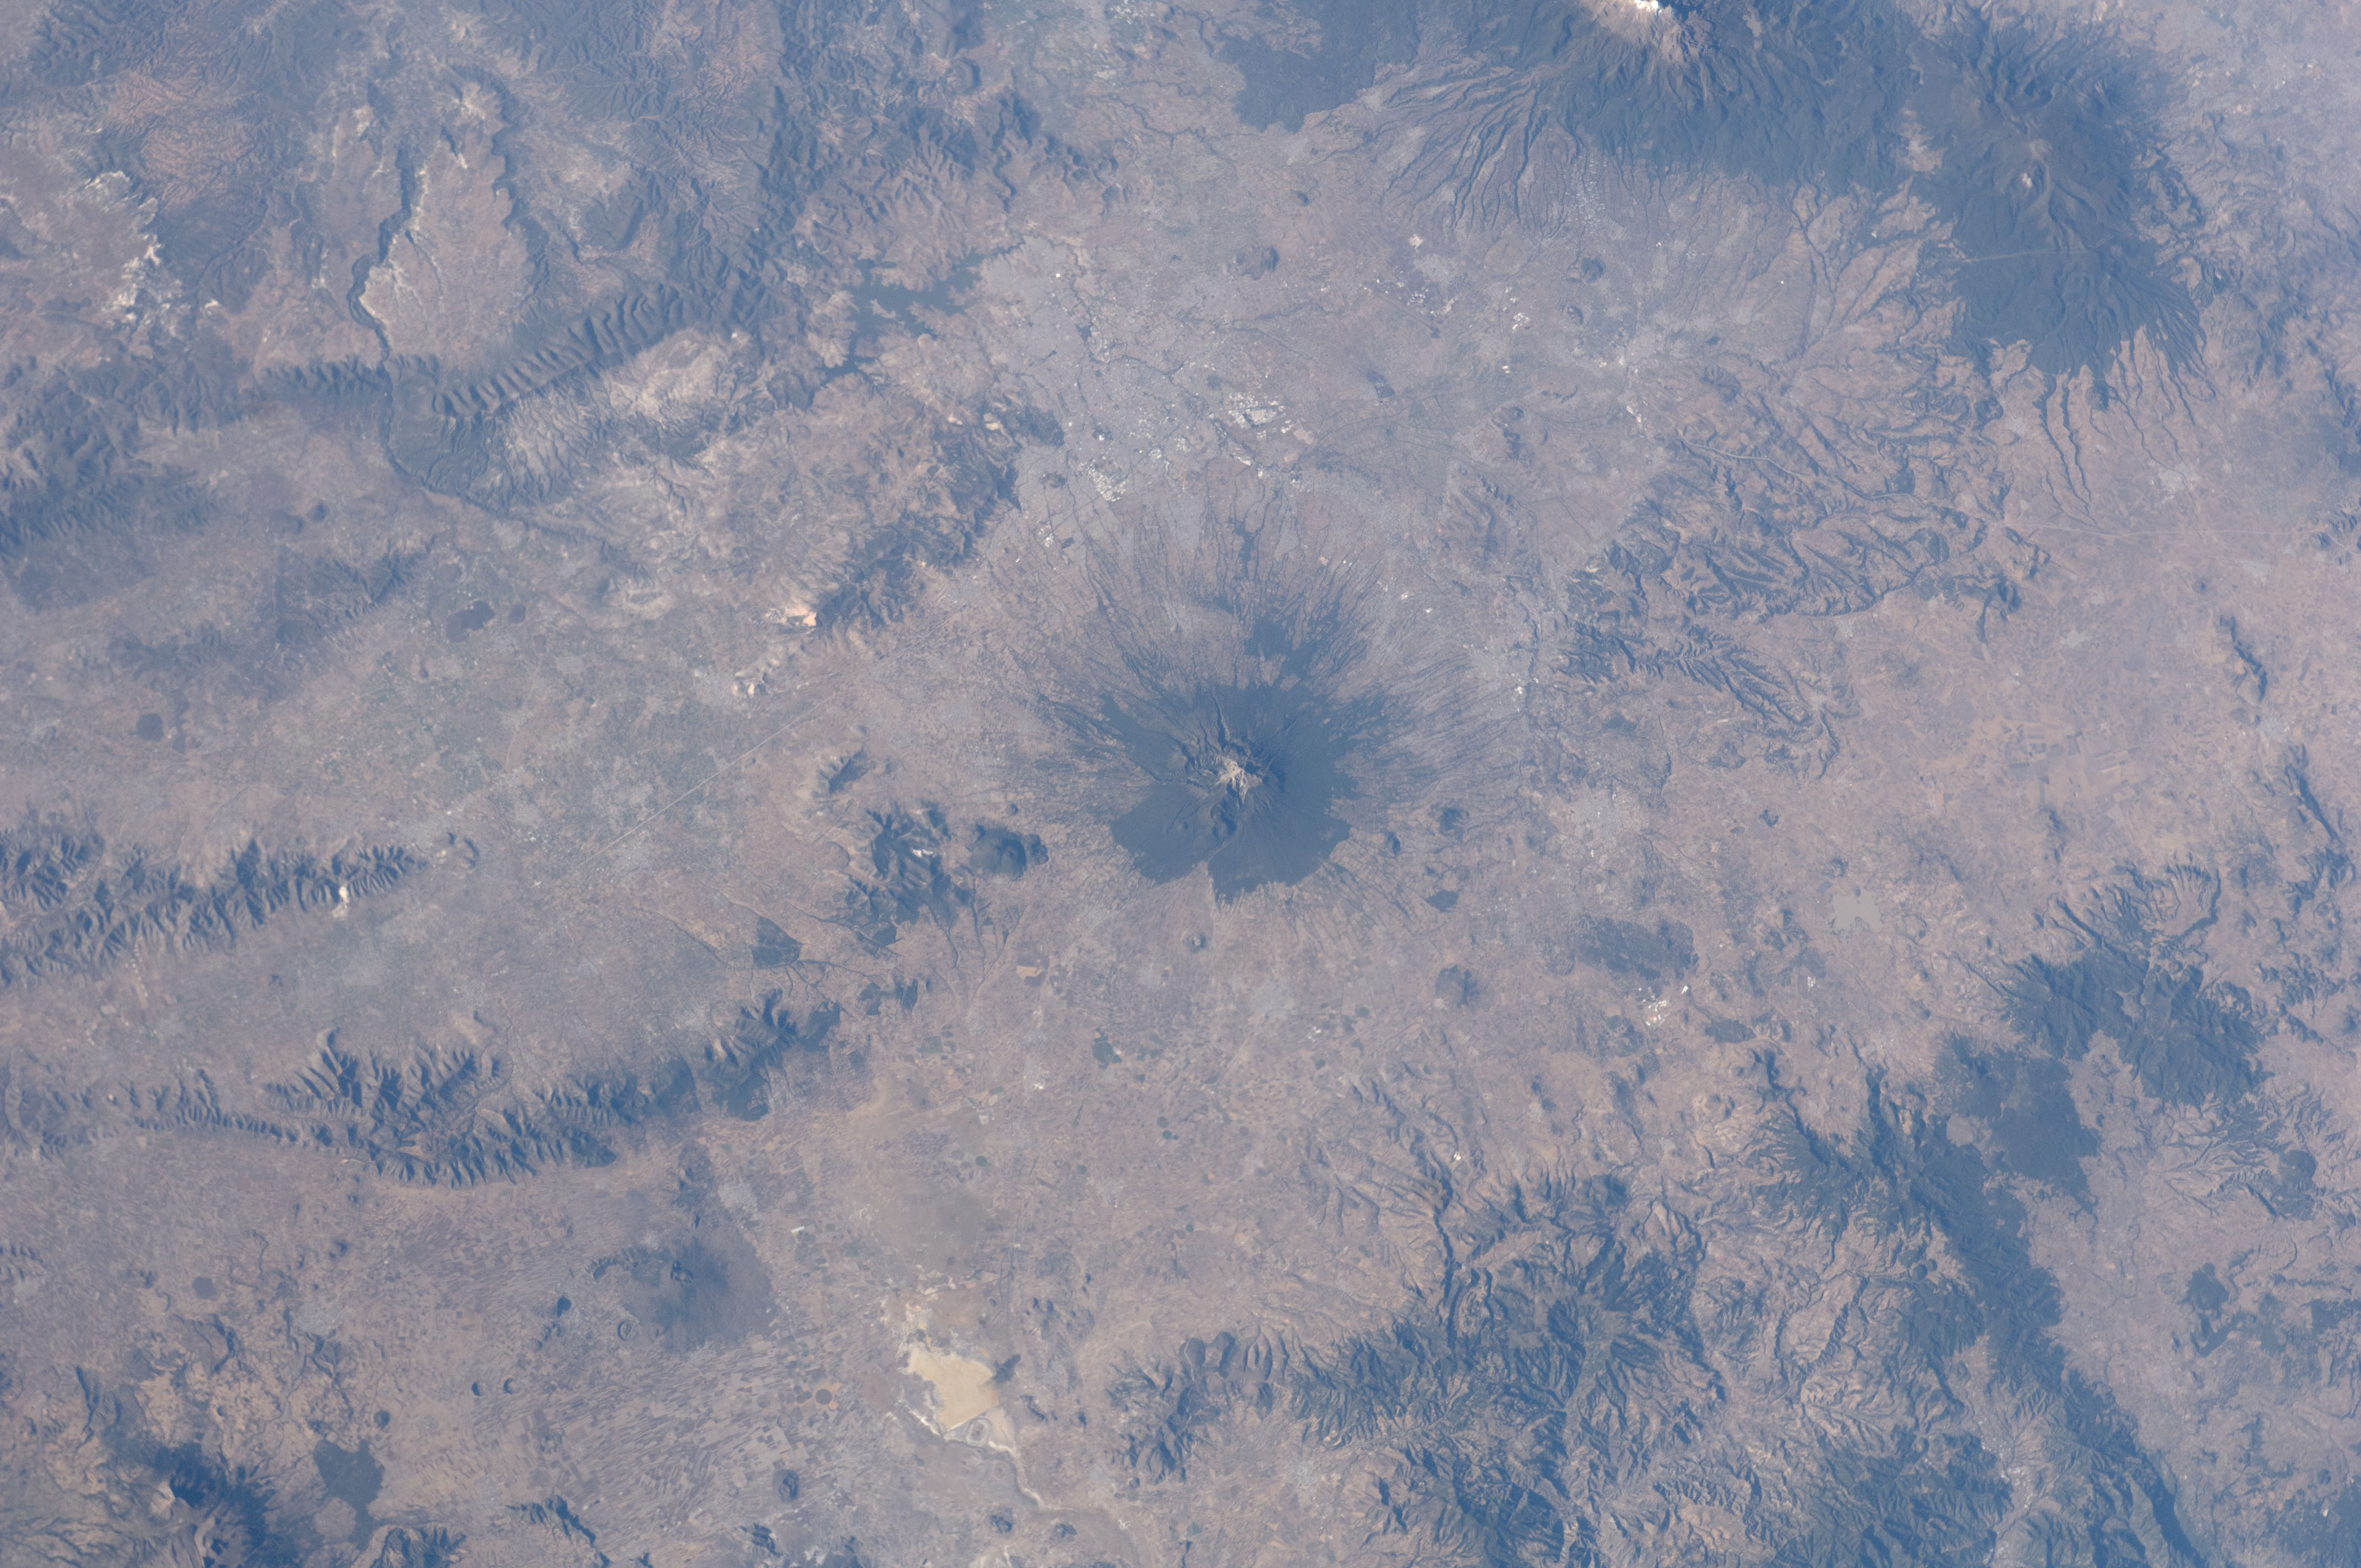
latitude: 19.5
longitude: -98.0
